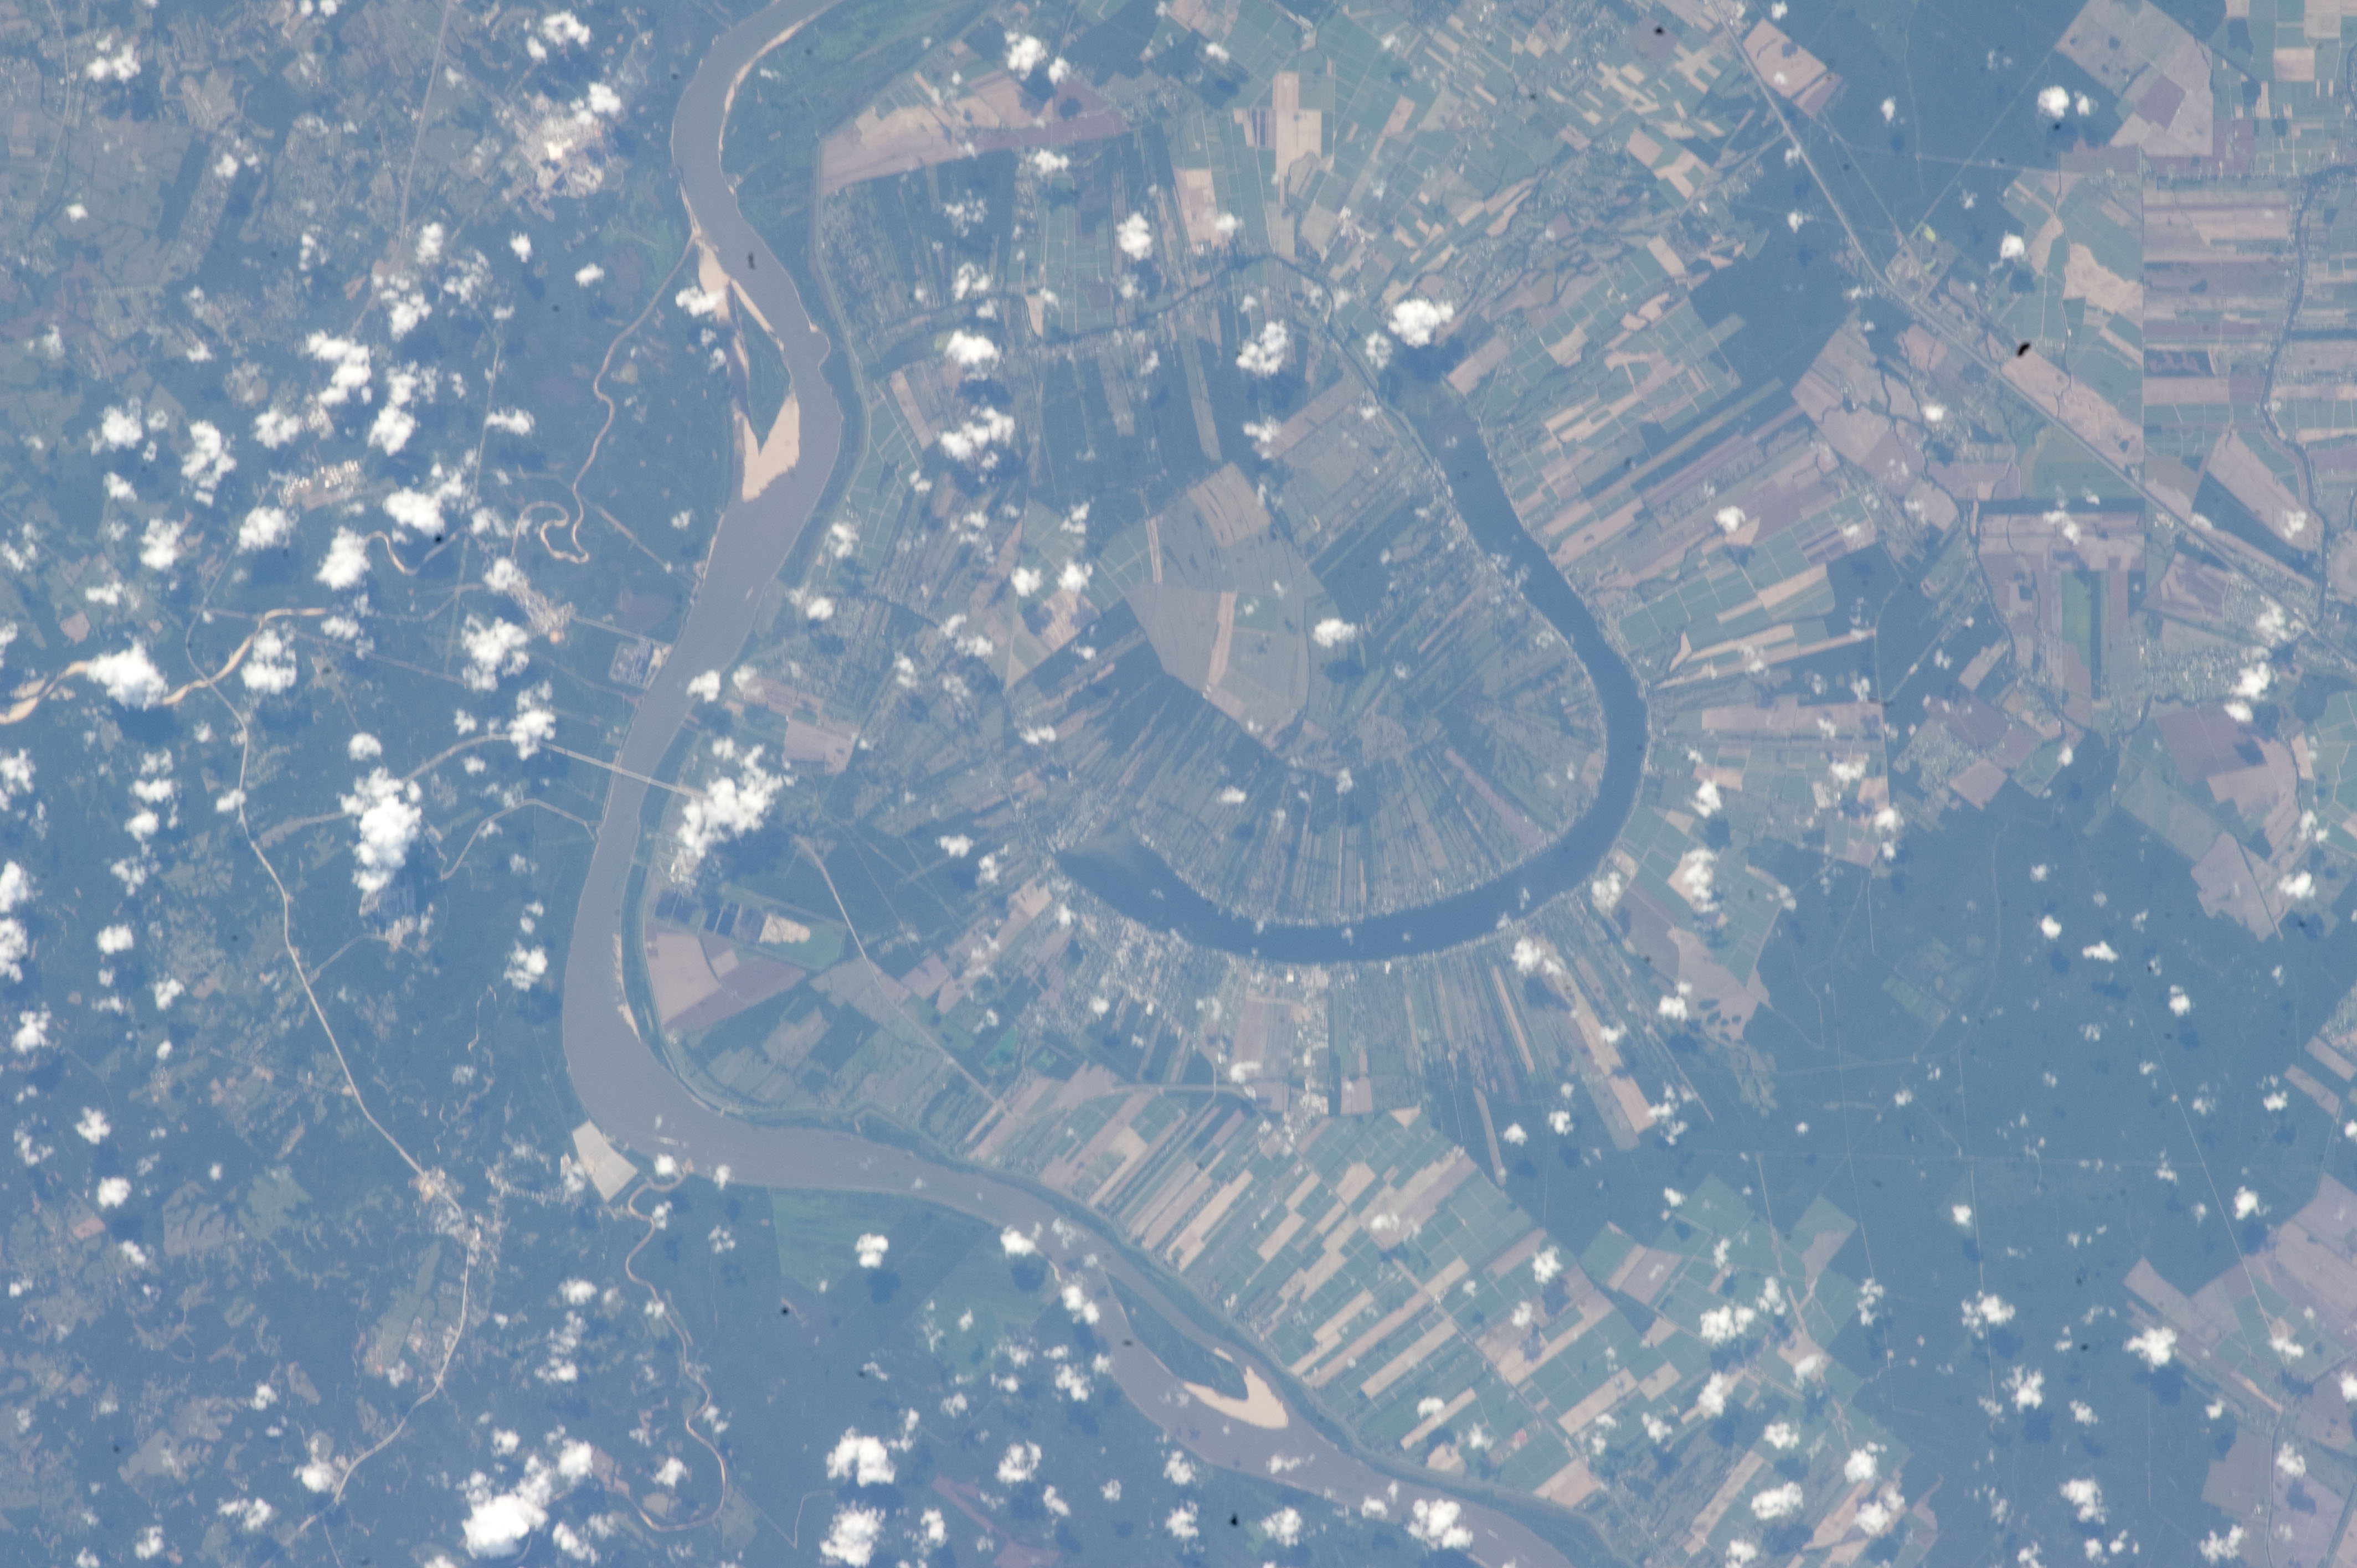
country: USA-LOUISIANA
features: MISSISSIPPI R., AGR., WETLAND
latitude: 30.7
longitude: -91.5
